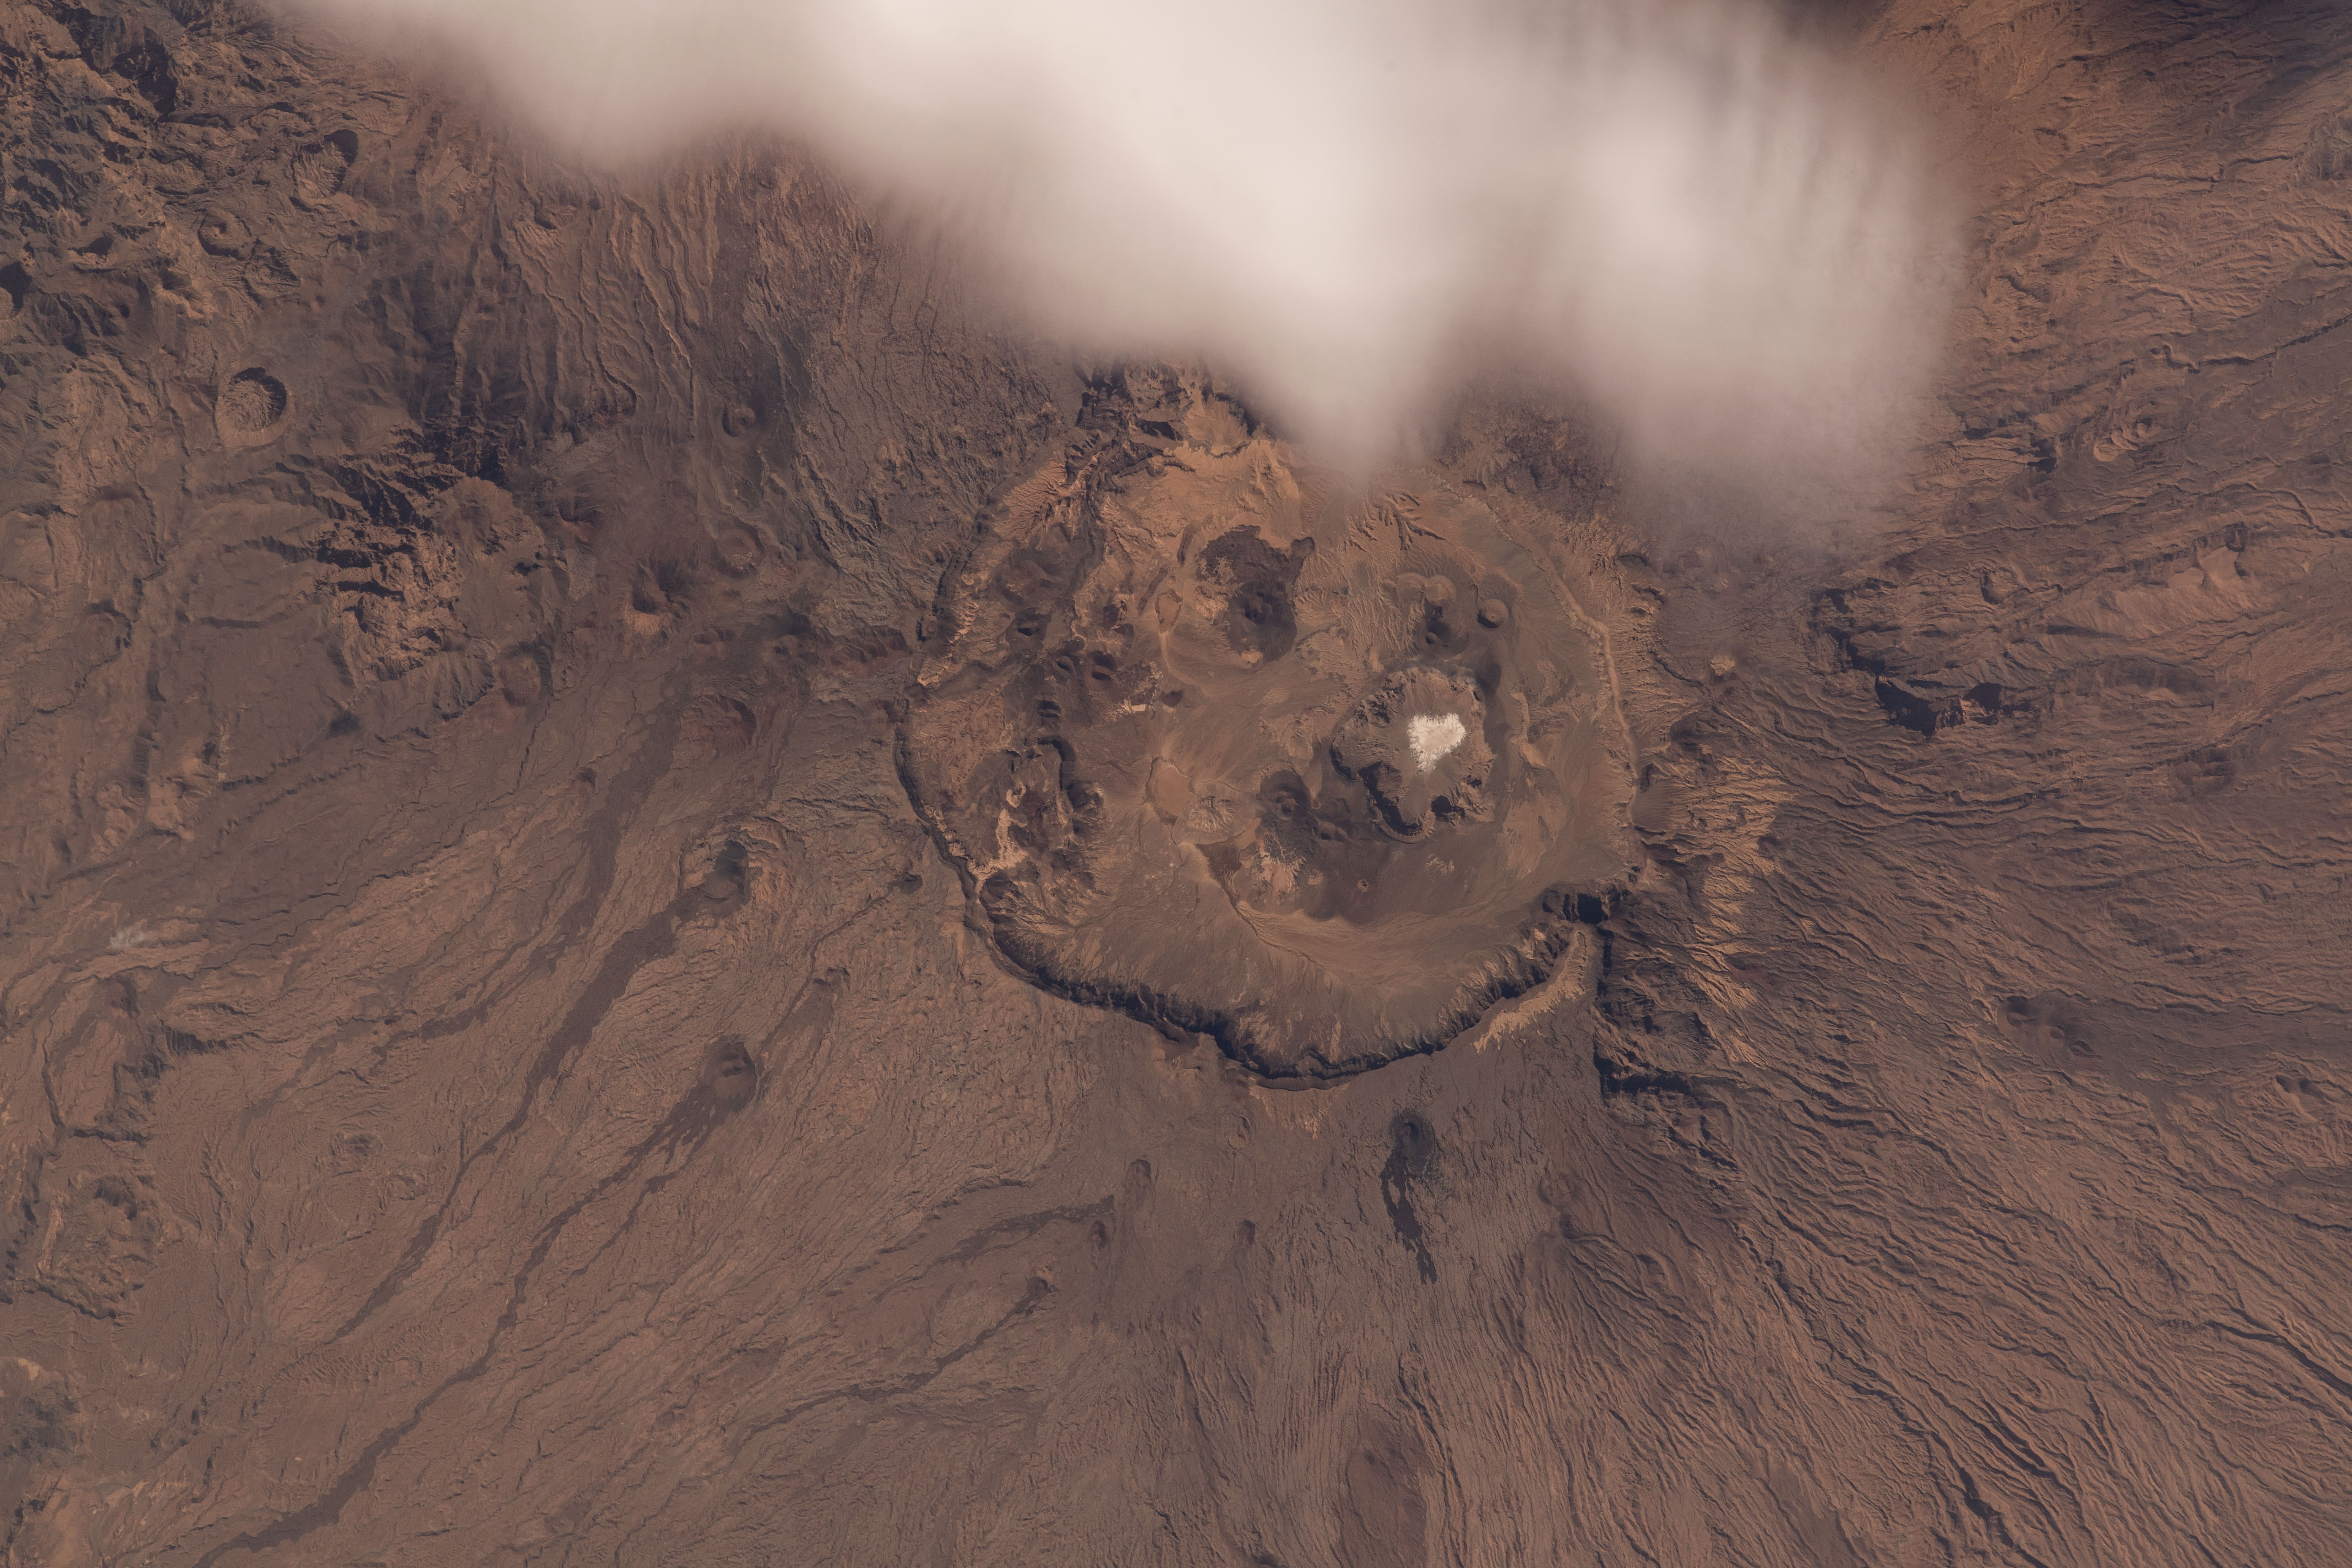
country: CHAD
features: TIBESTI MOUNTAINS,EMI KOUSSI PYROCLASTIC SHIELD VOLCANO,BORKOU REGION OF NORTHERN CHAD
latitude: 19.9
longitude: 18.5
